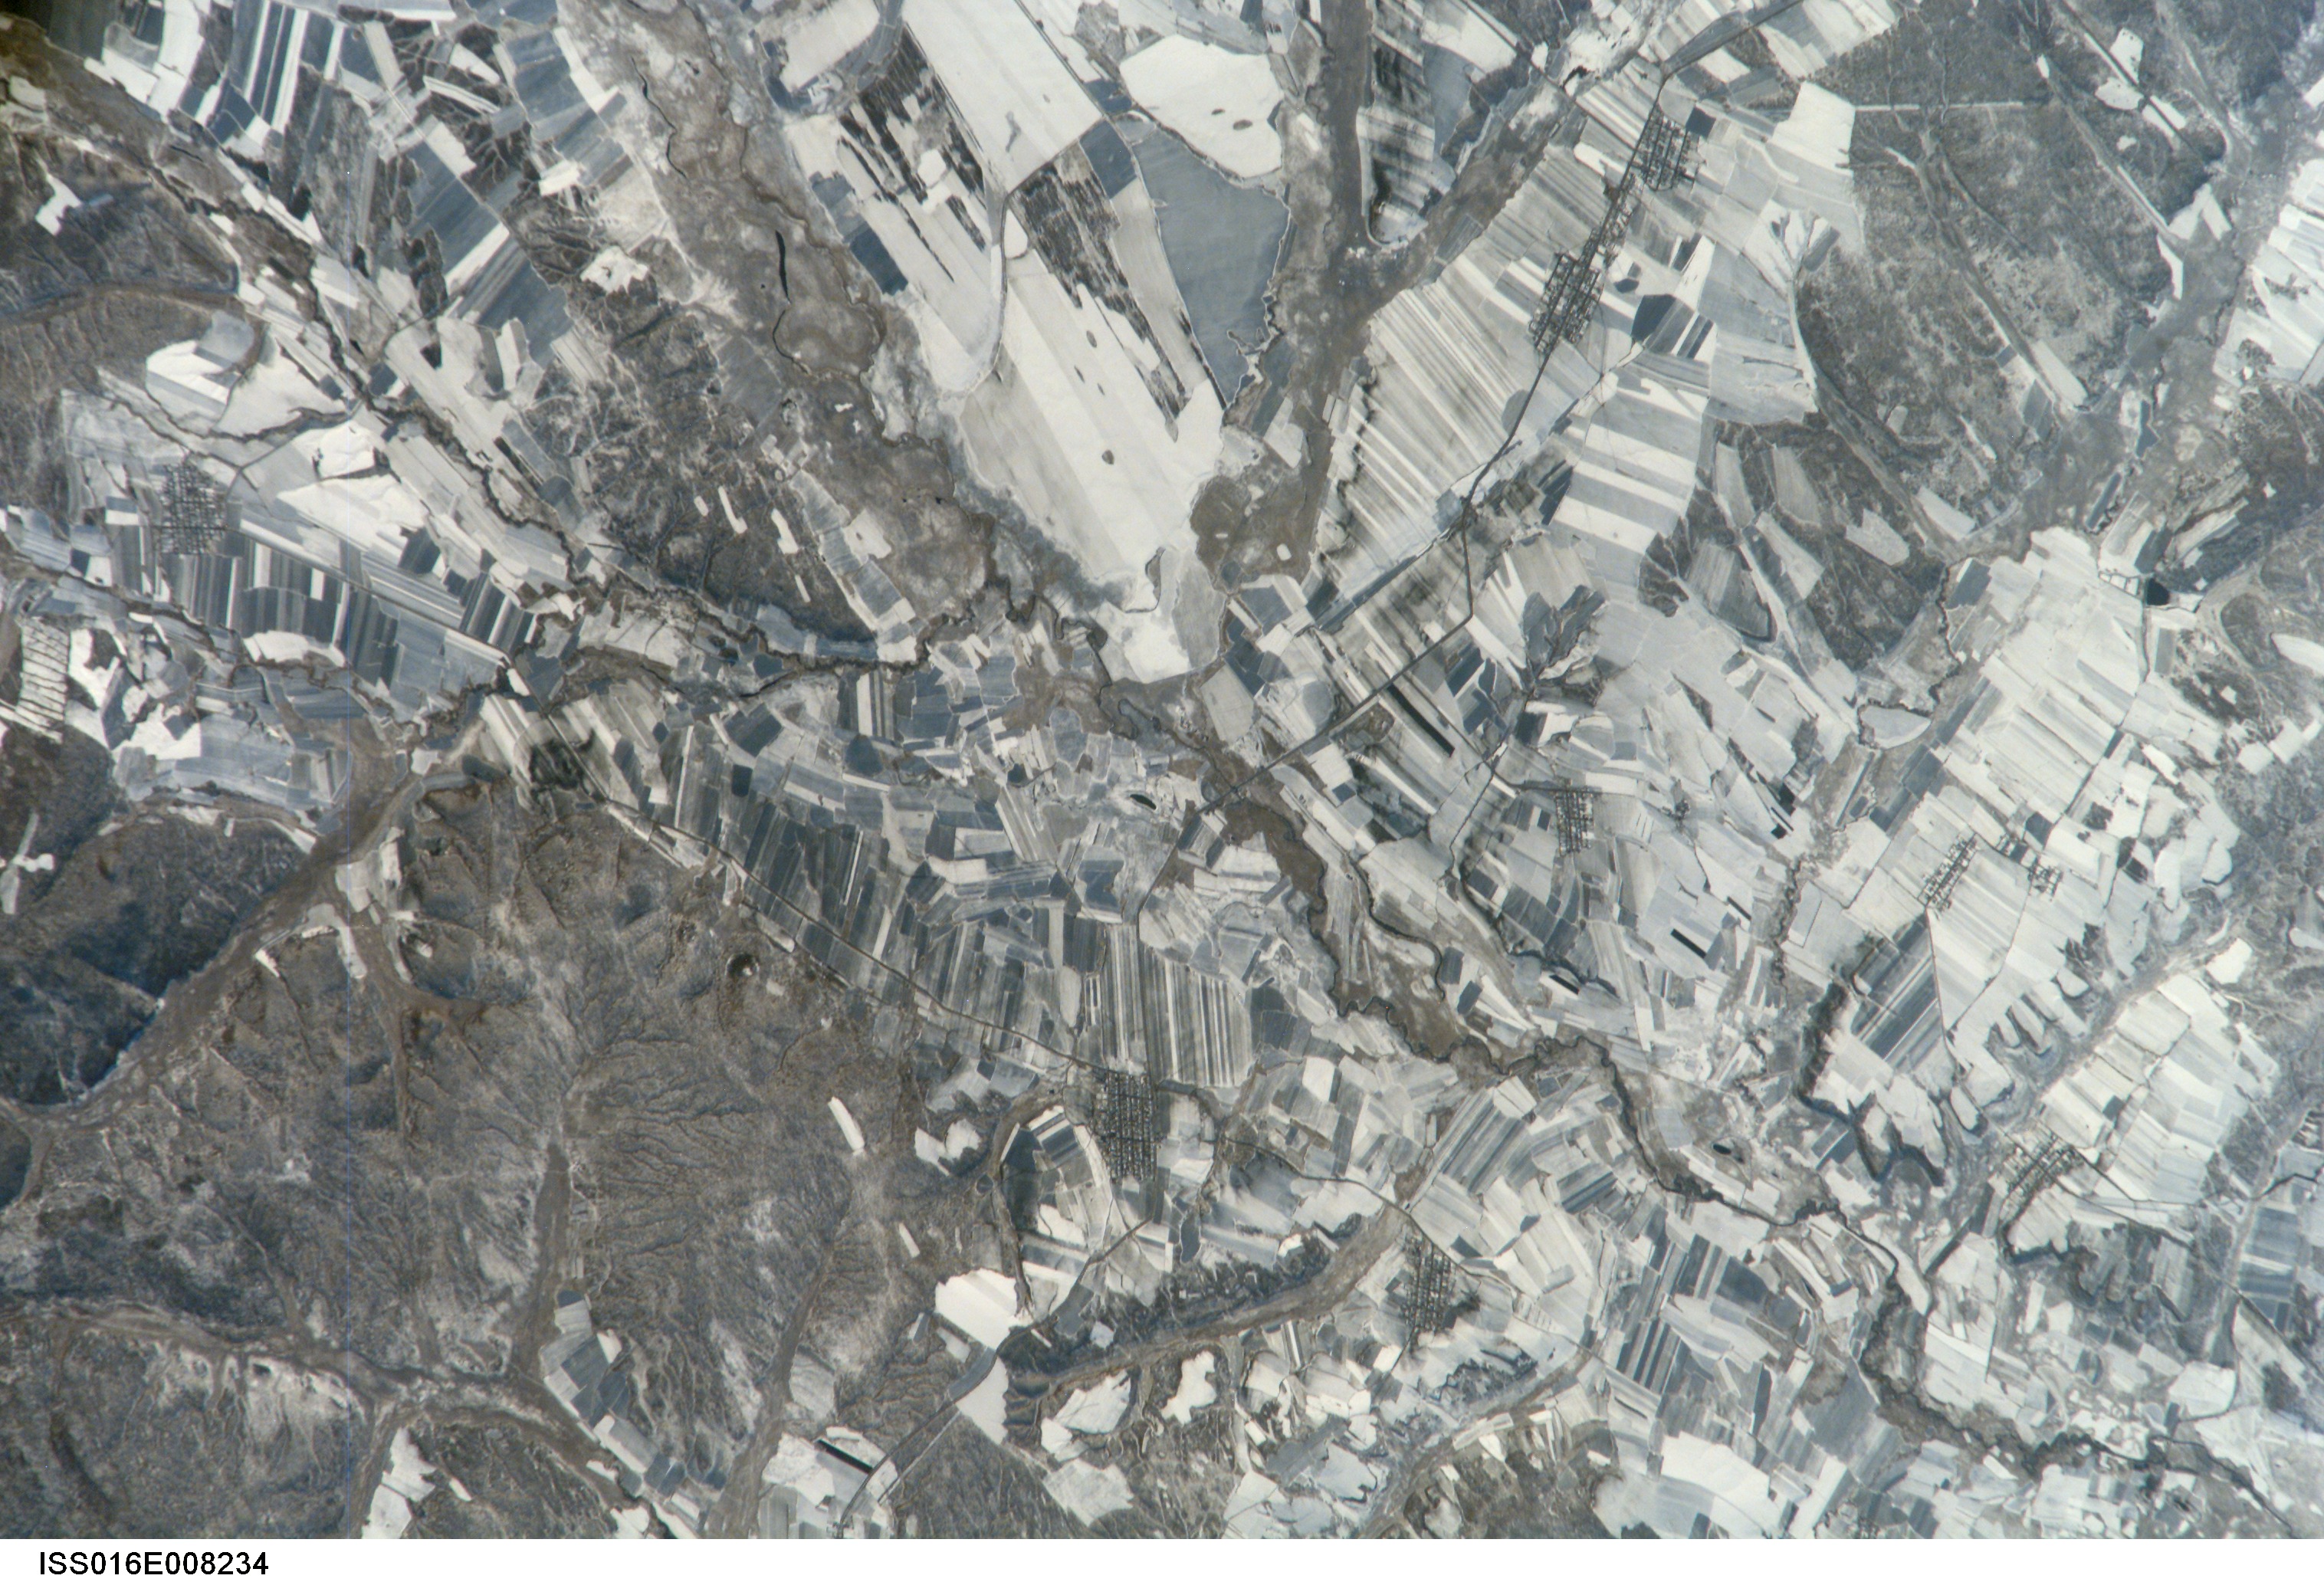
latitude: 48.9
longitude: 127.2
